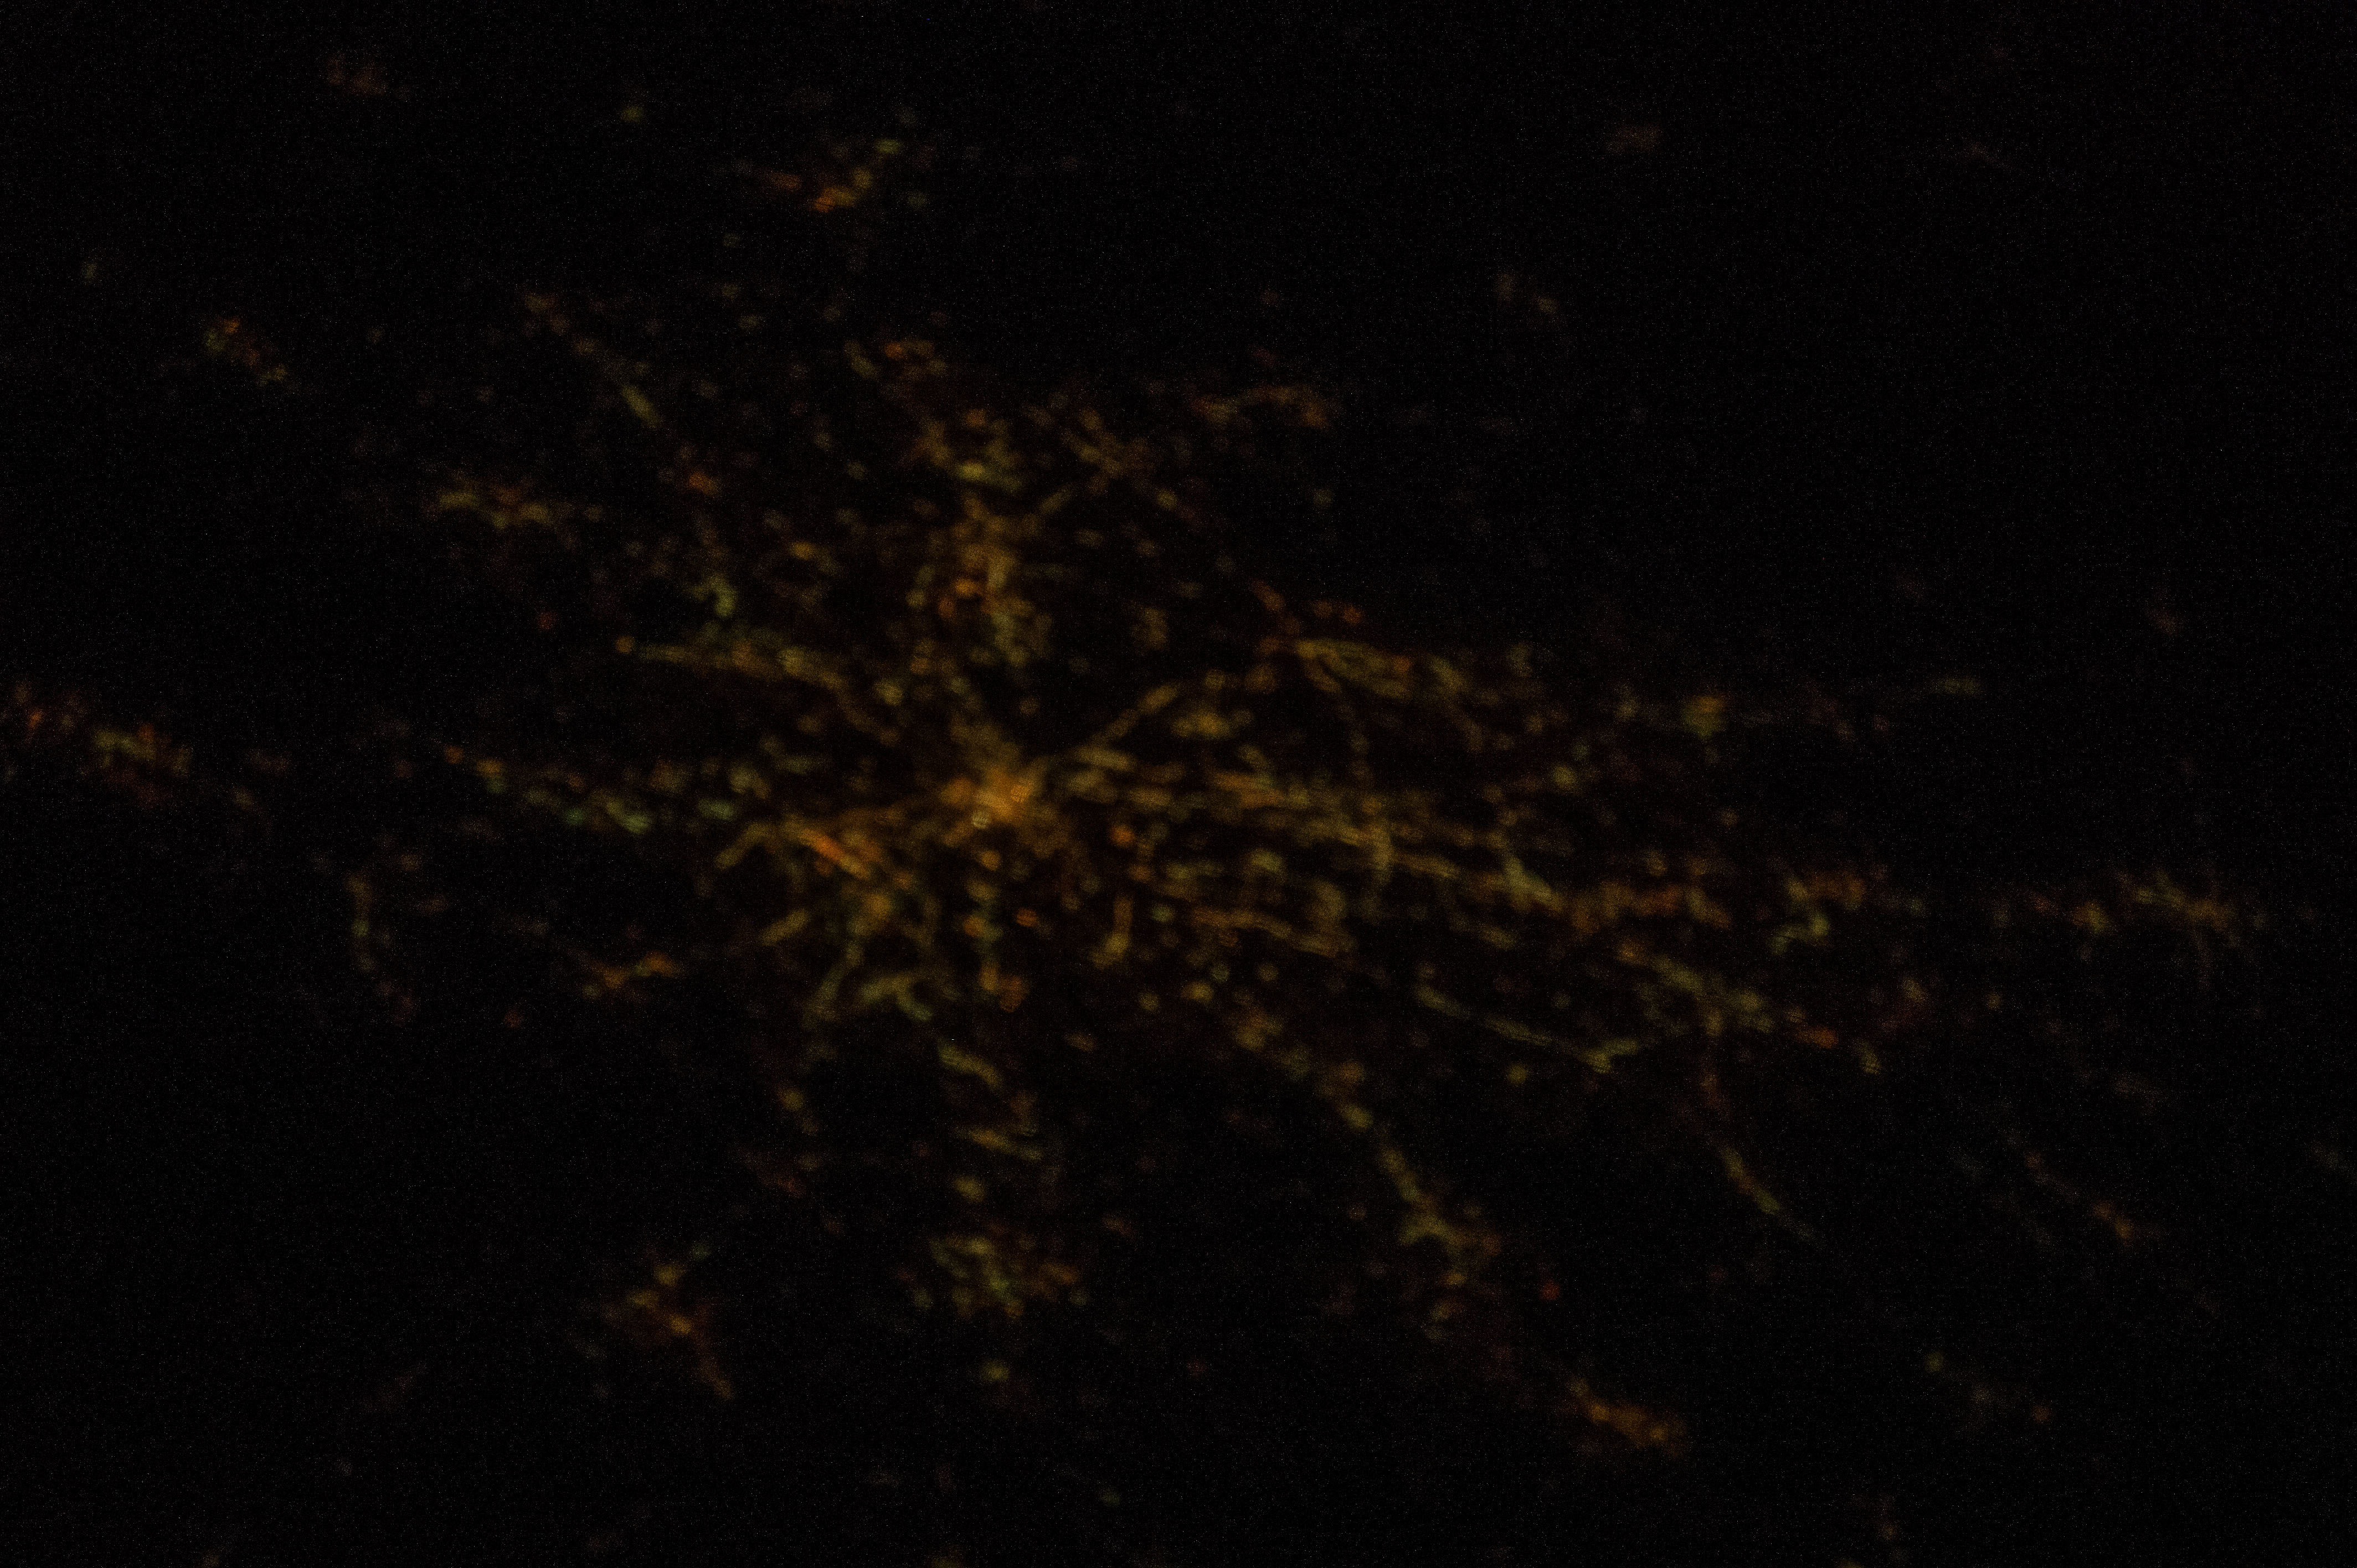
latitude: 33.7
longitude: -84.4
